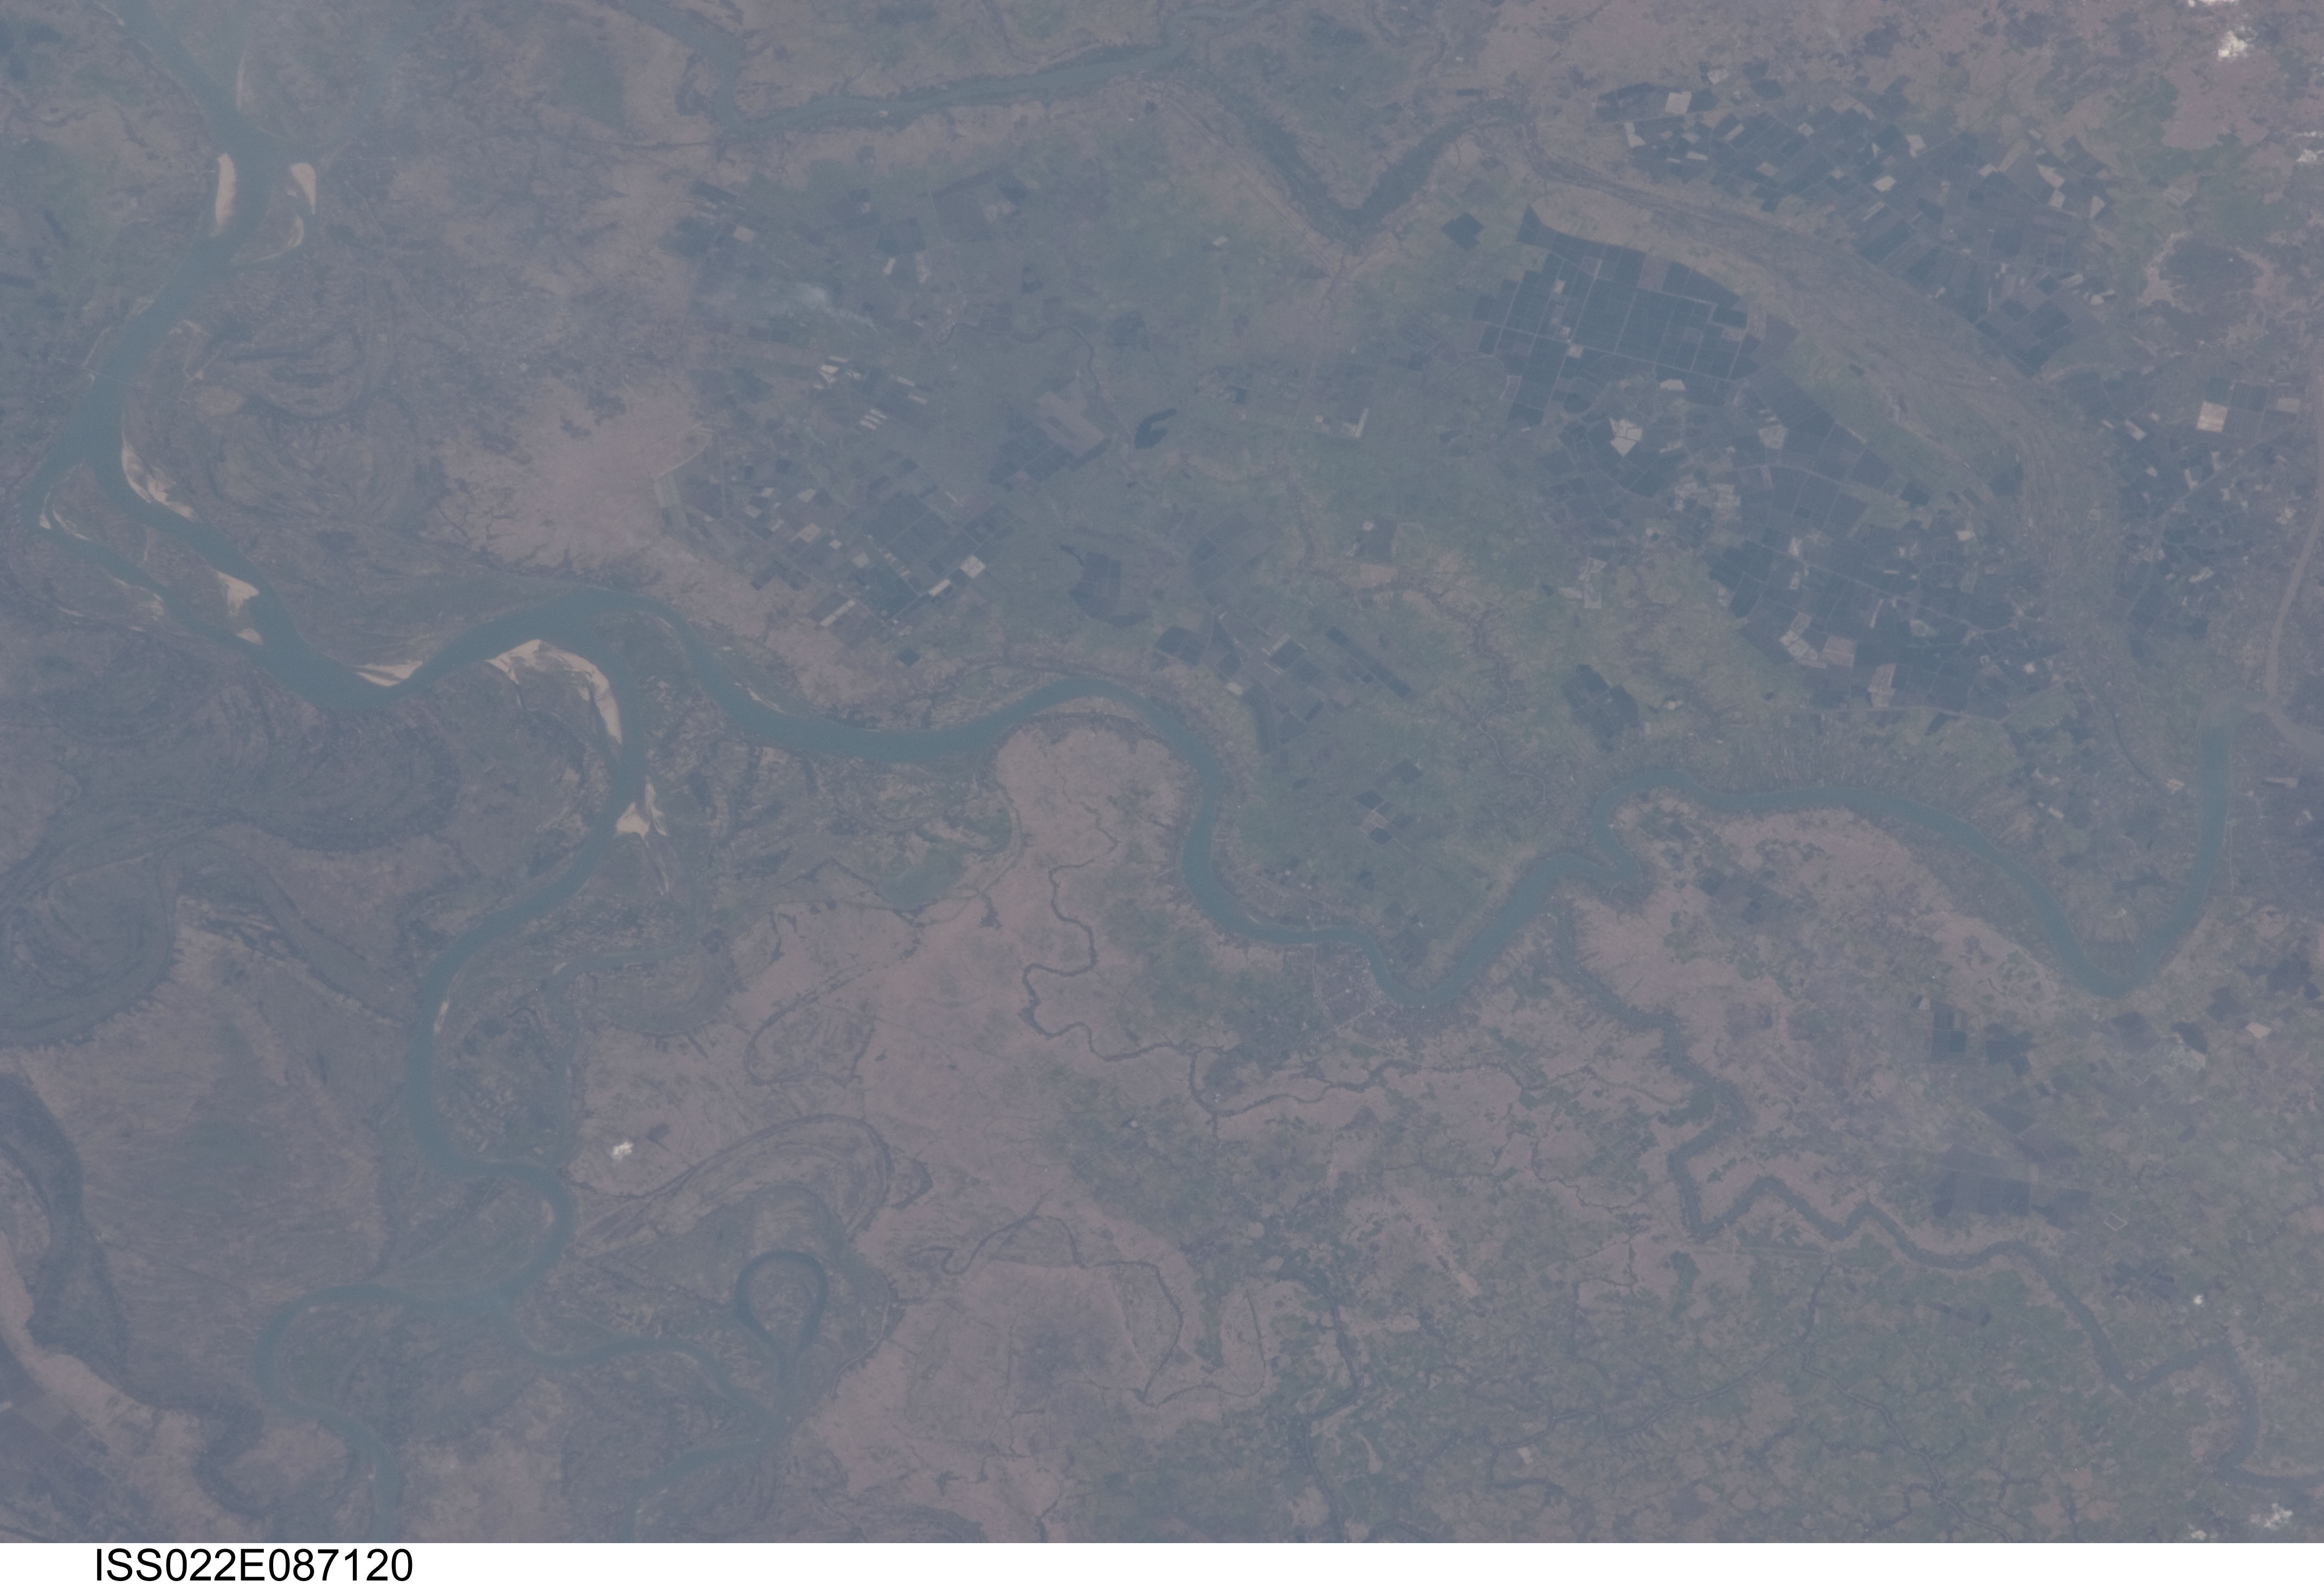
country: MYANMAR (BURMA)
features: IRRAWADDY R., TO RIVER, MAUBIN, AGR.
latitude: 16.8
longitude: 95.6
